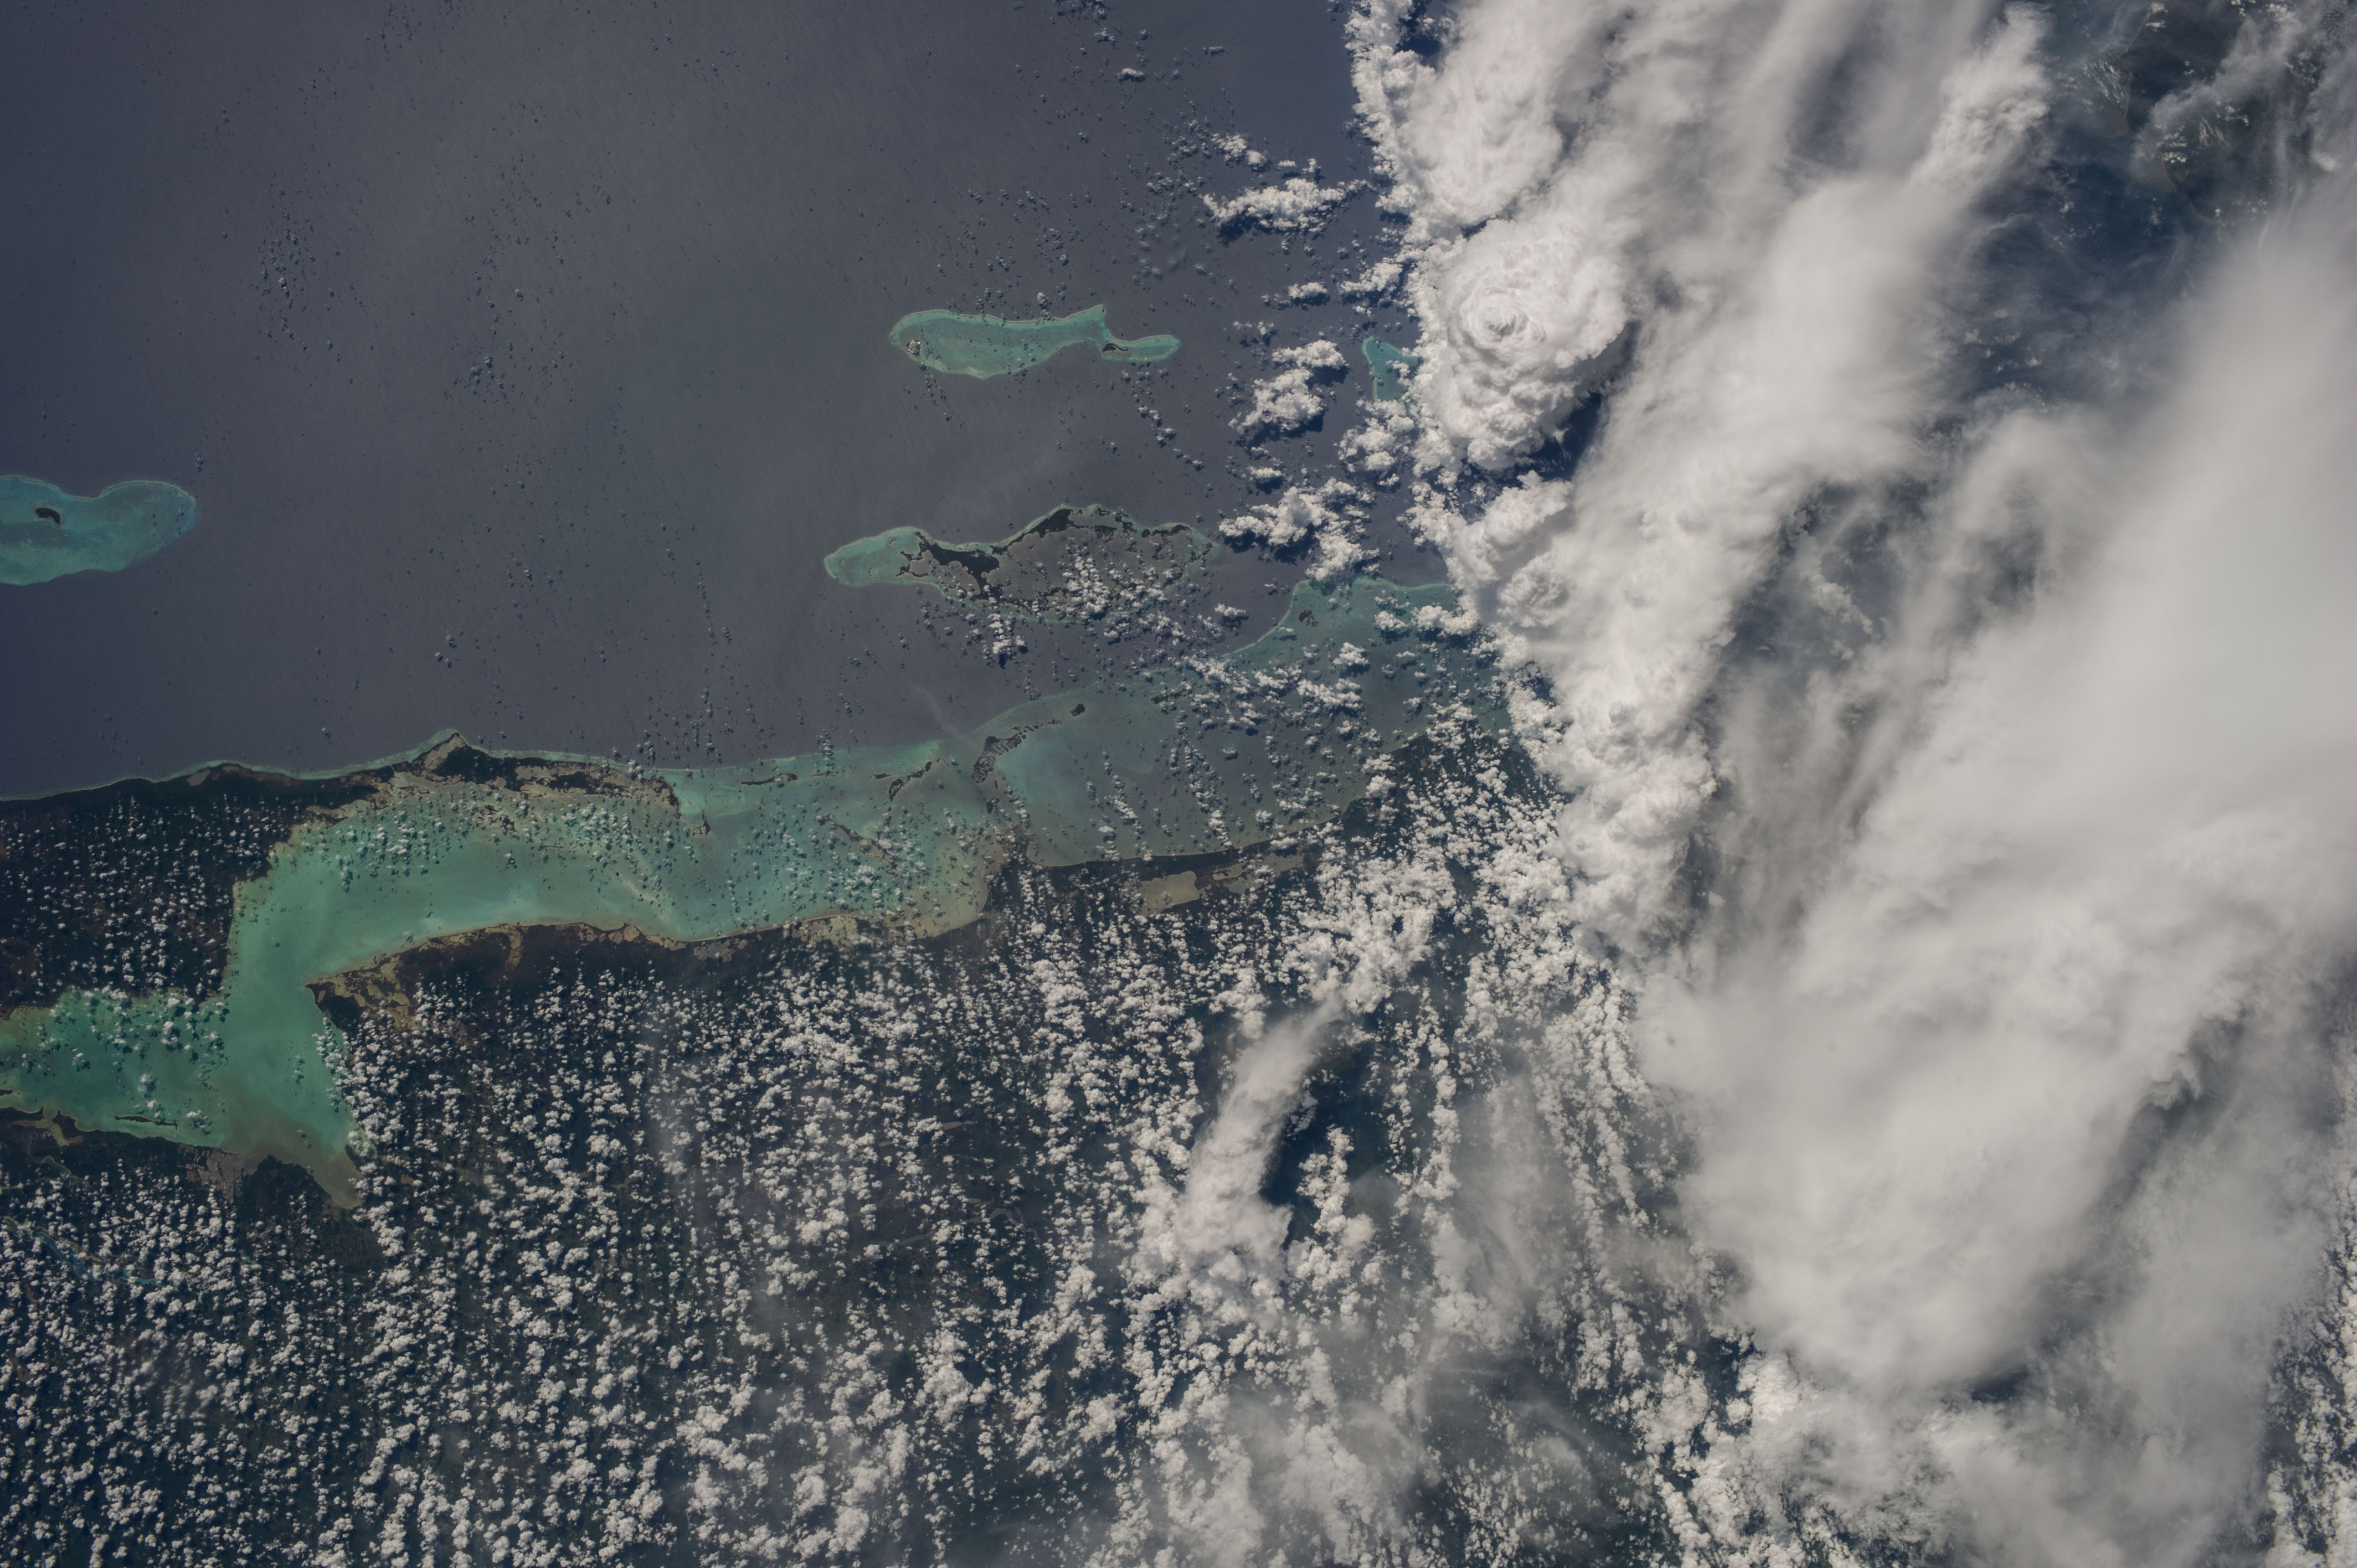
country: BELIZE
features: BELIZE BARRIER REEF, TURNEFFE ISLANDS, HALF MOON CAY, BANCHO CHINCHORRO
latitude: 17.0
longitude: -88.0
